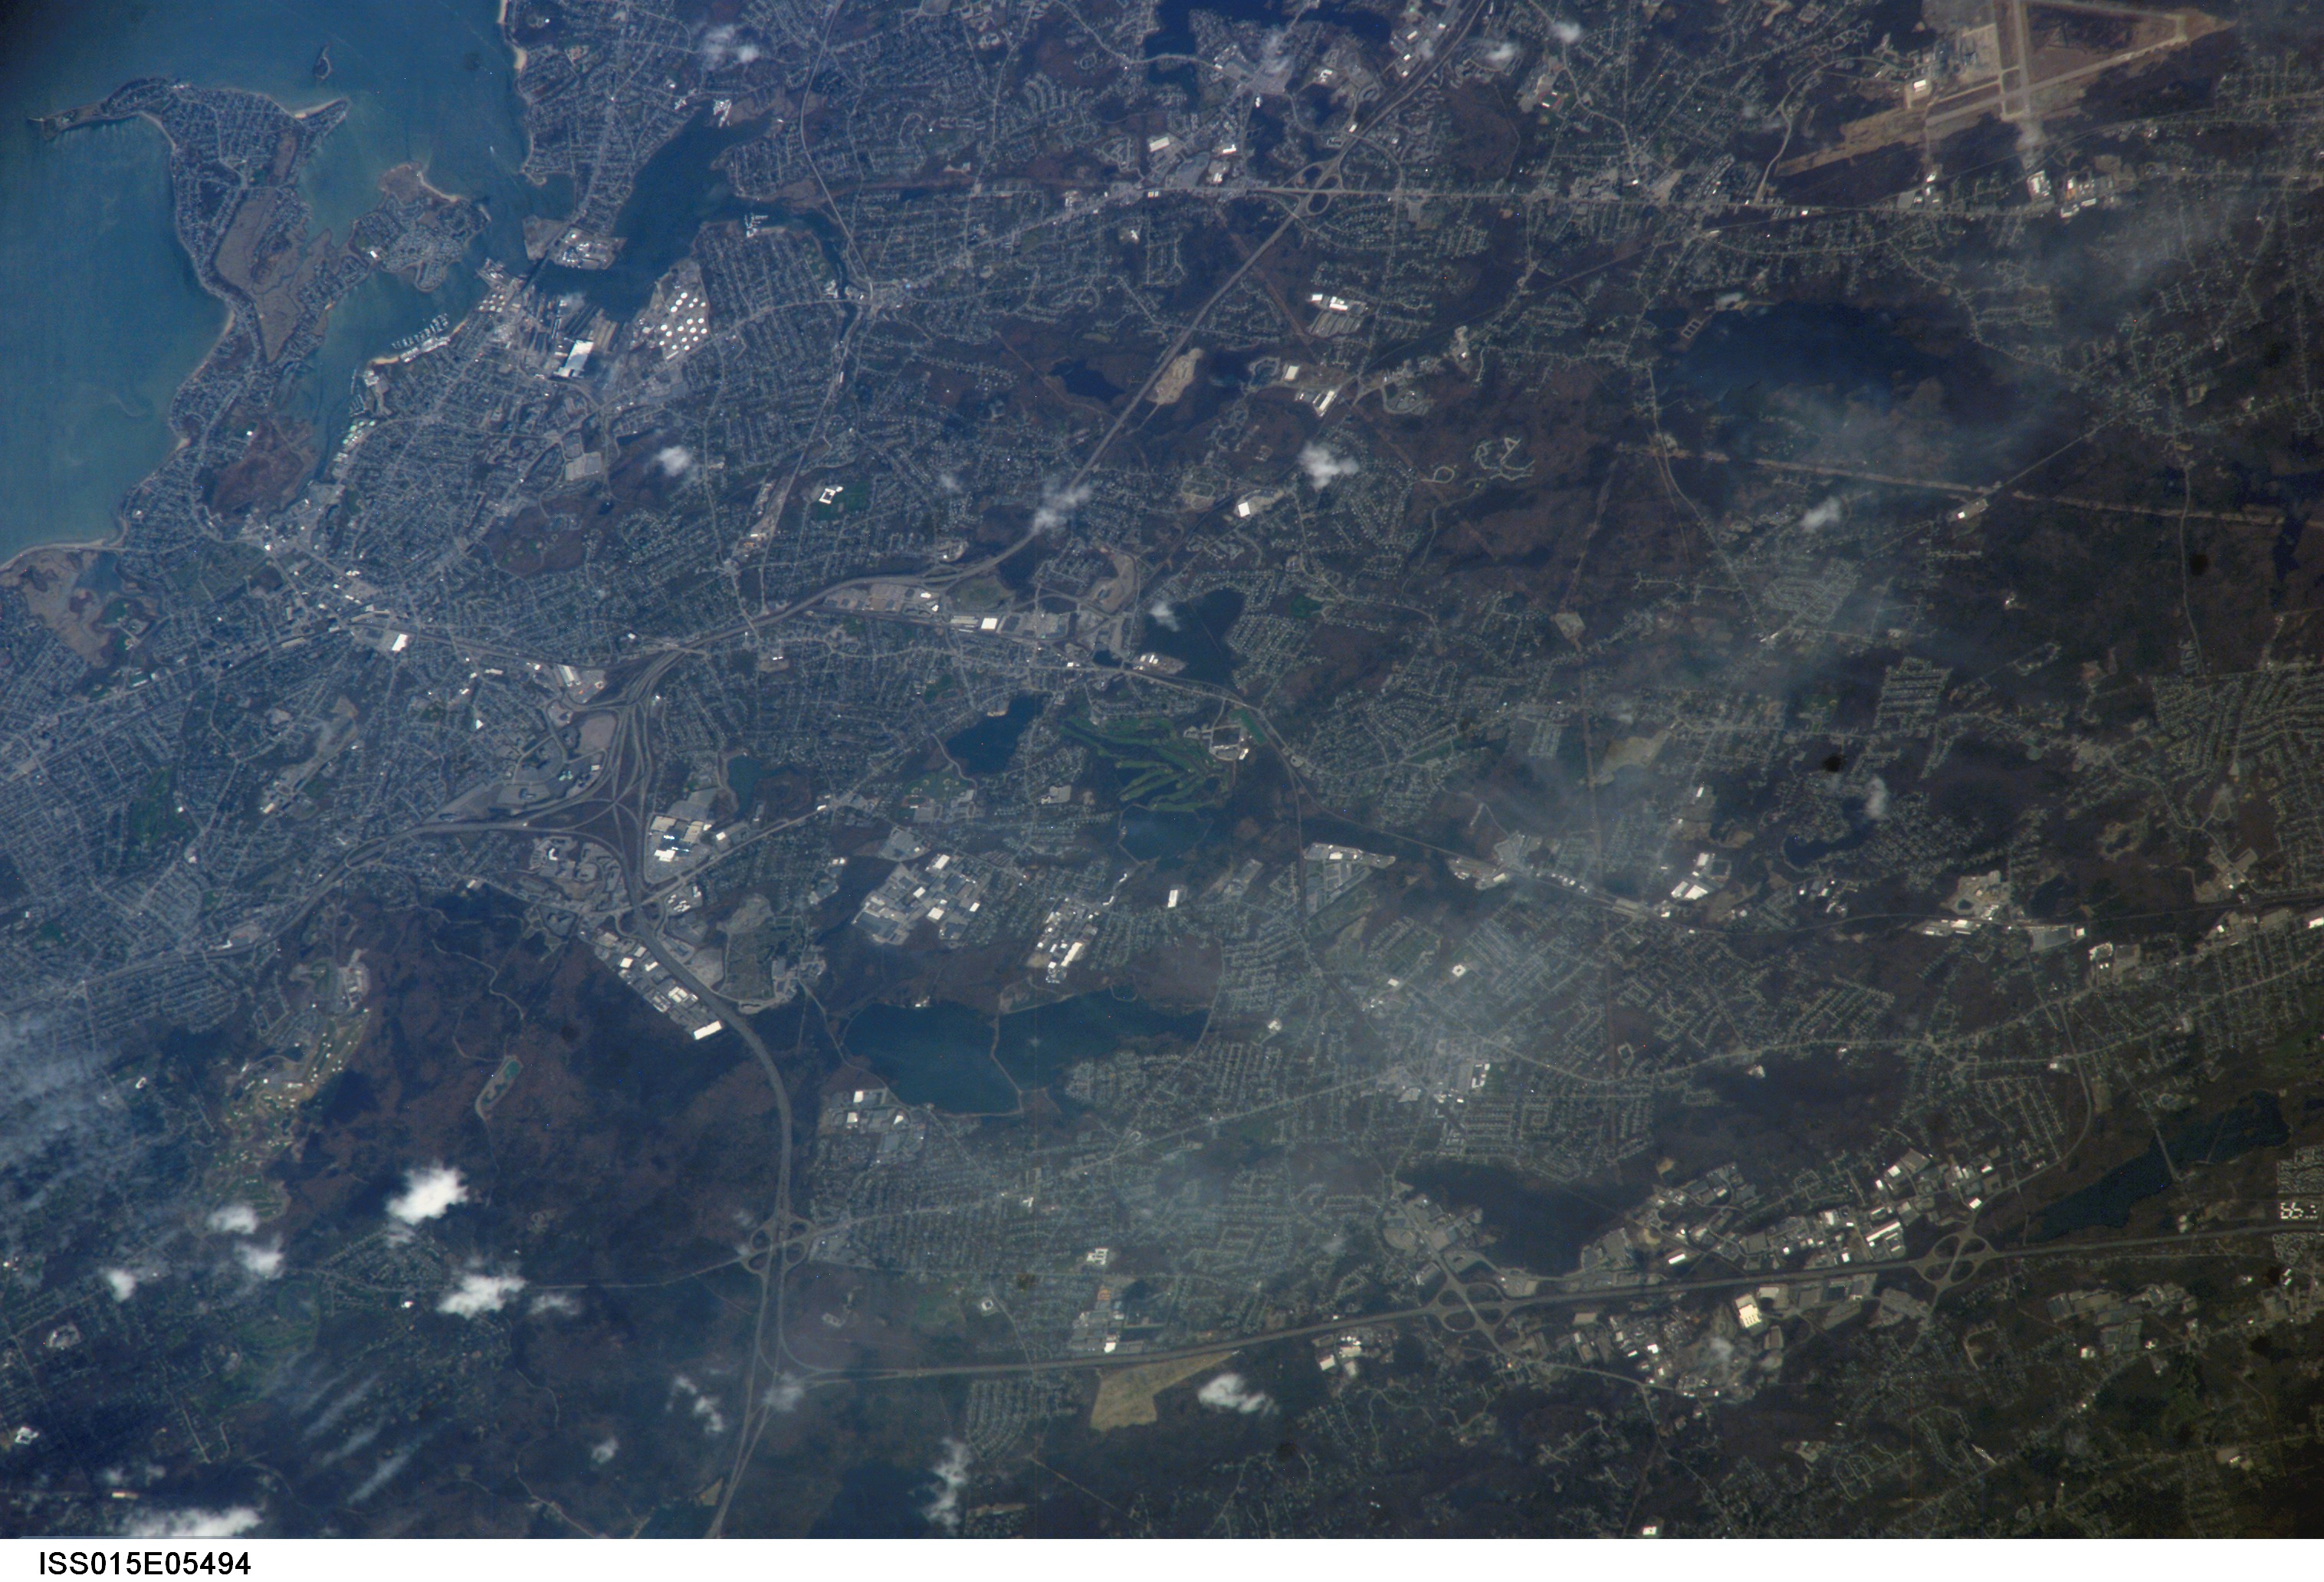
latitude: 42.2
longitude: -71.0
